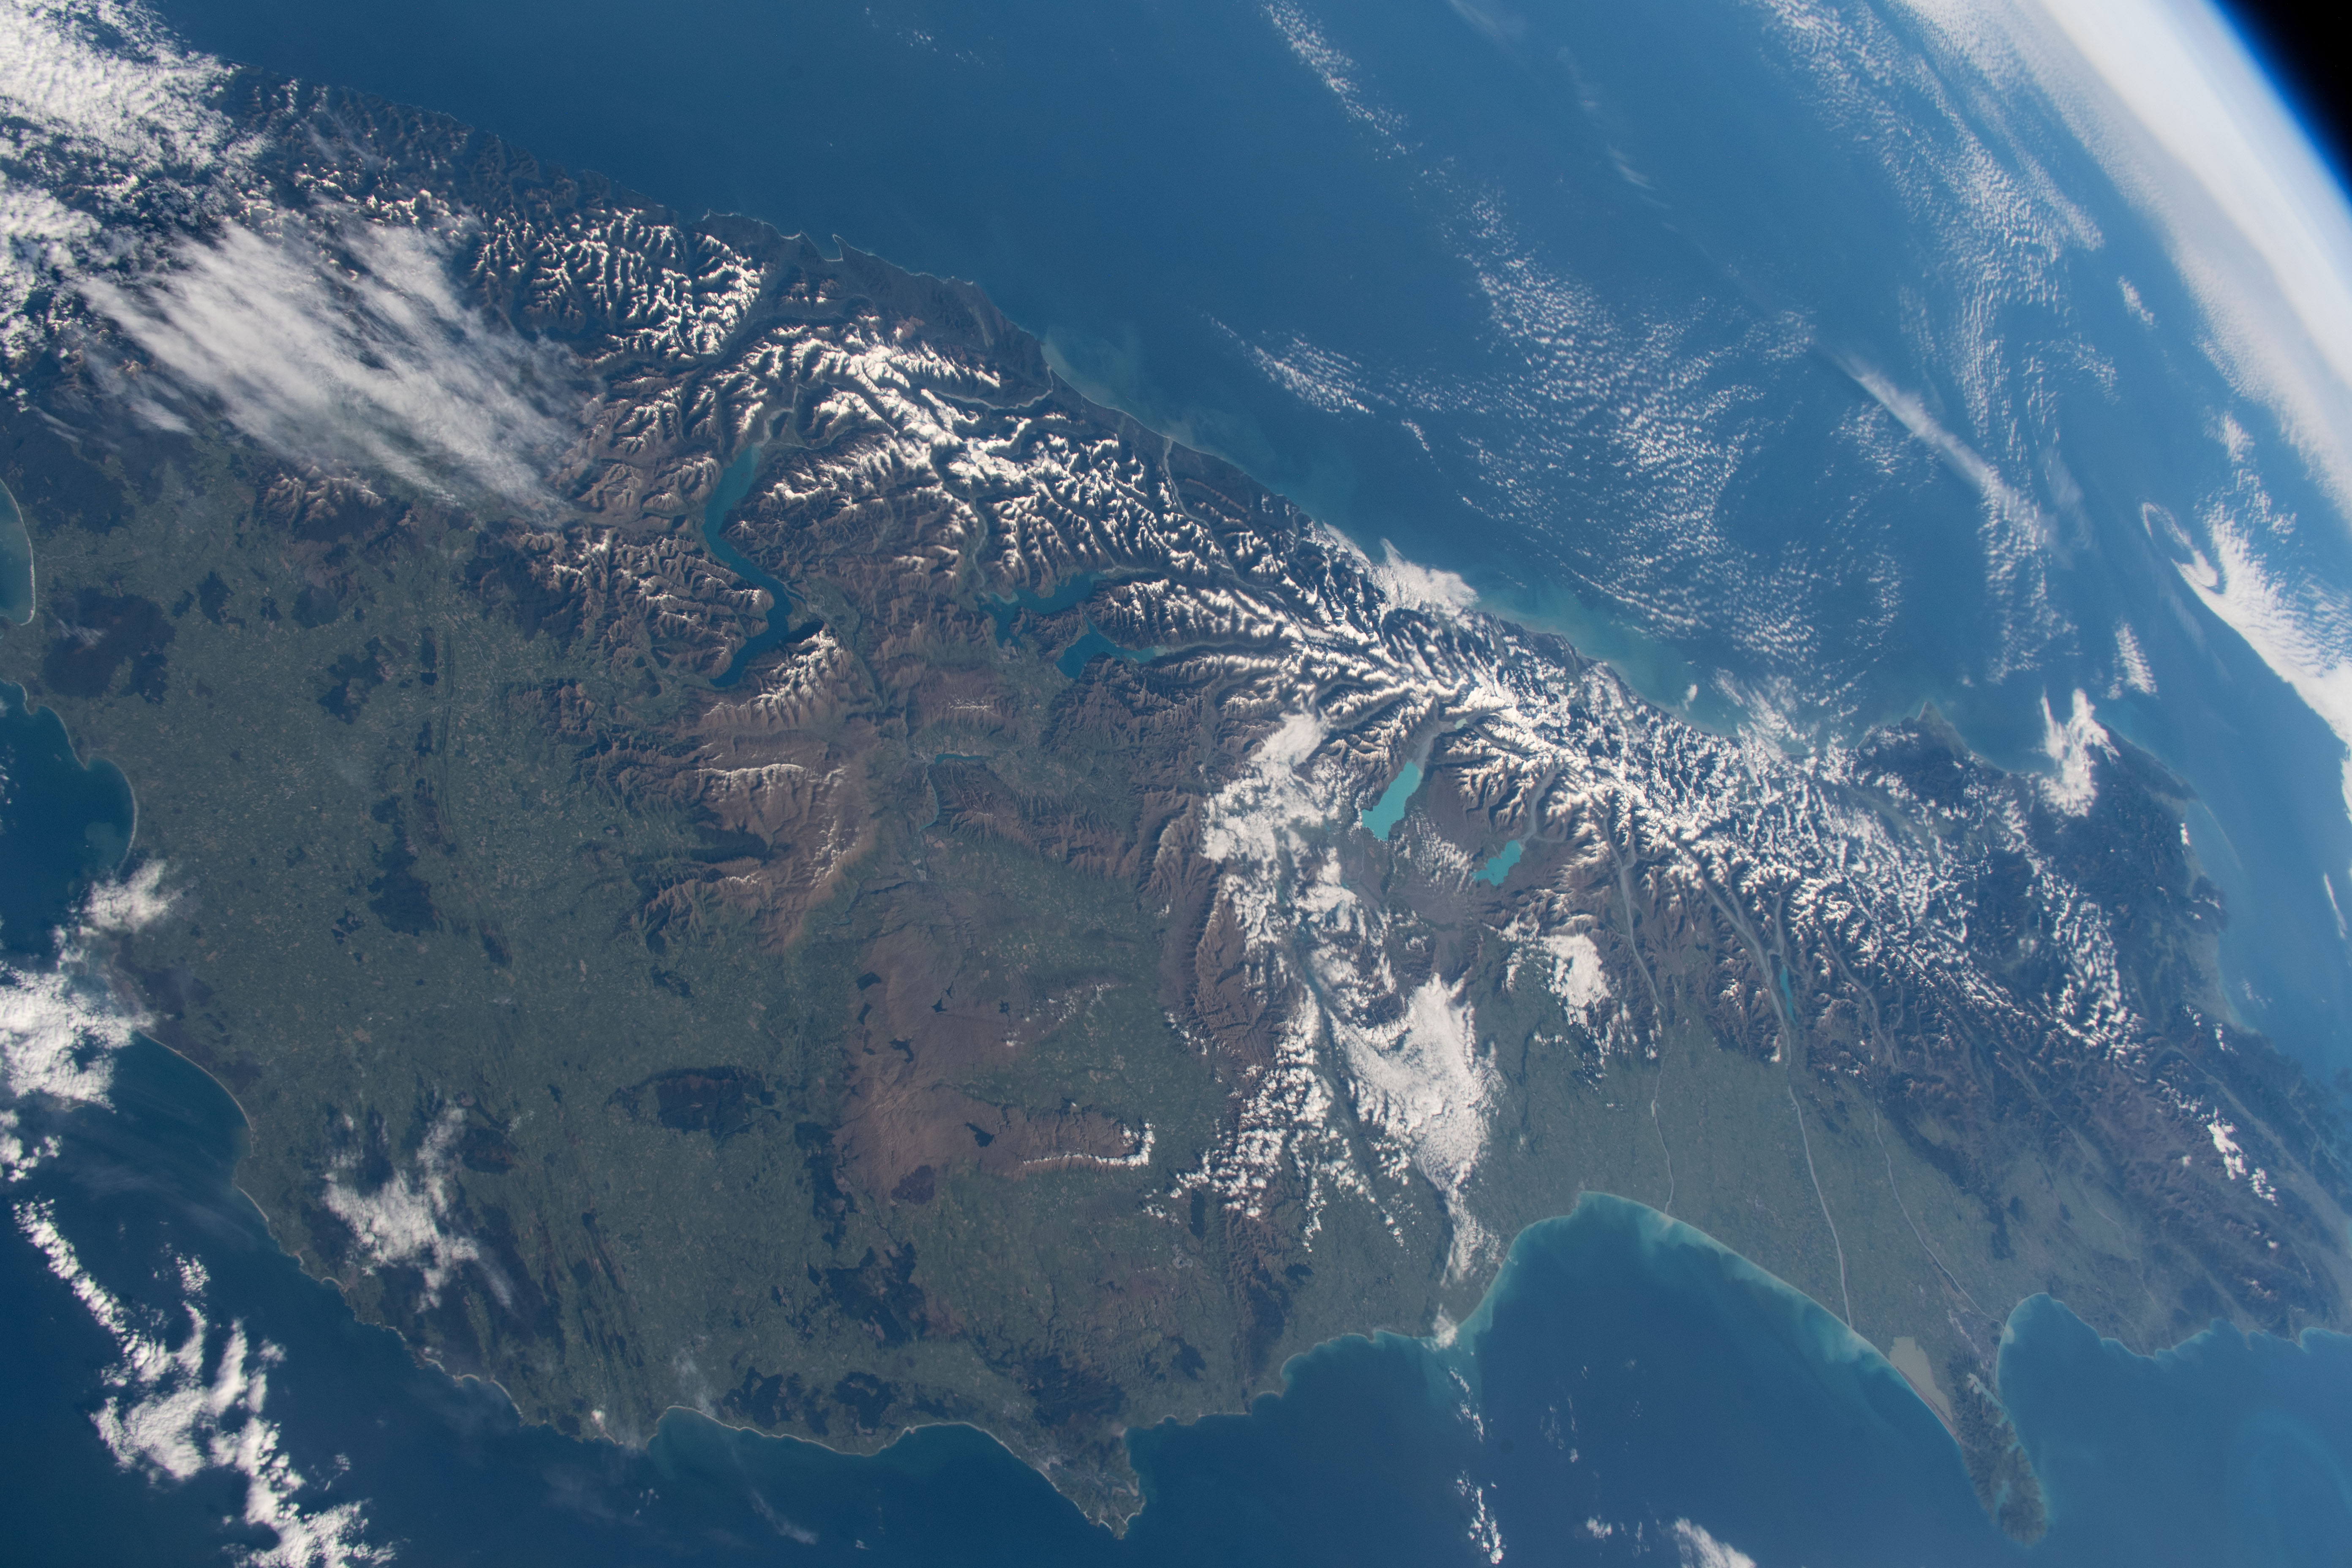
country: NEW ZEALAND-SI
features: NEW ZELAND, SOUTH ISLAND, SOUTHERN ALPS MOUNTAINS, LAKE PUKAKI, LAKE TEKAPO
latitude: -44.0
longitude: 169.5
